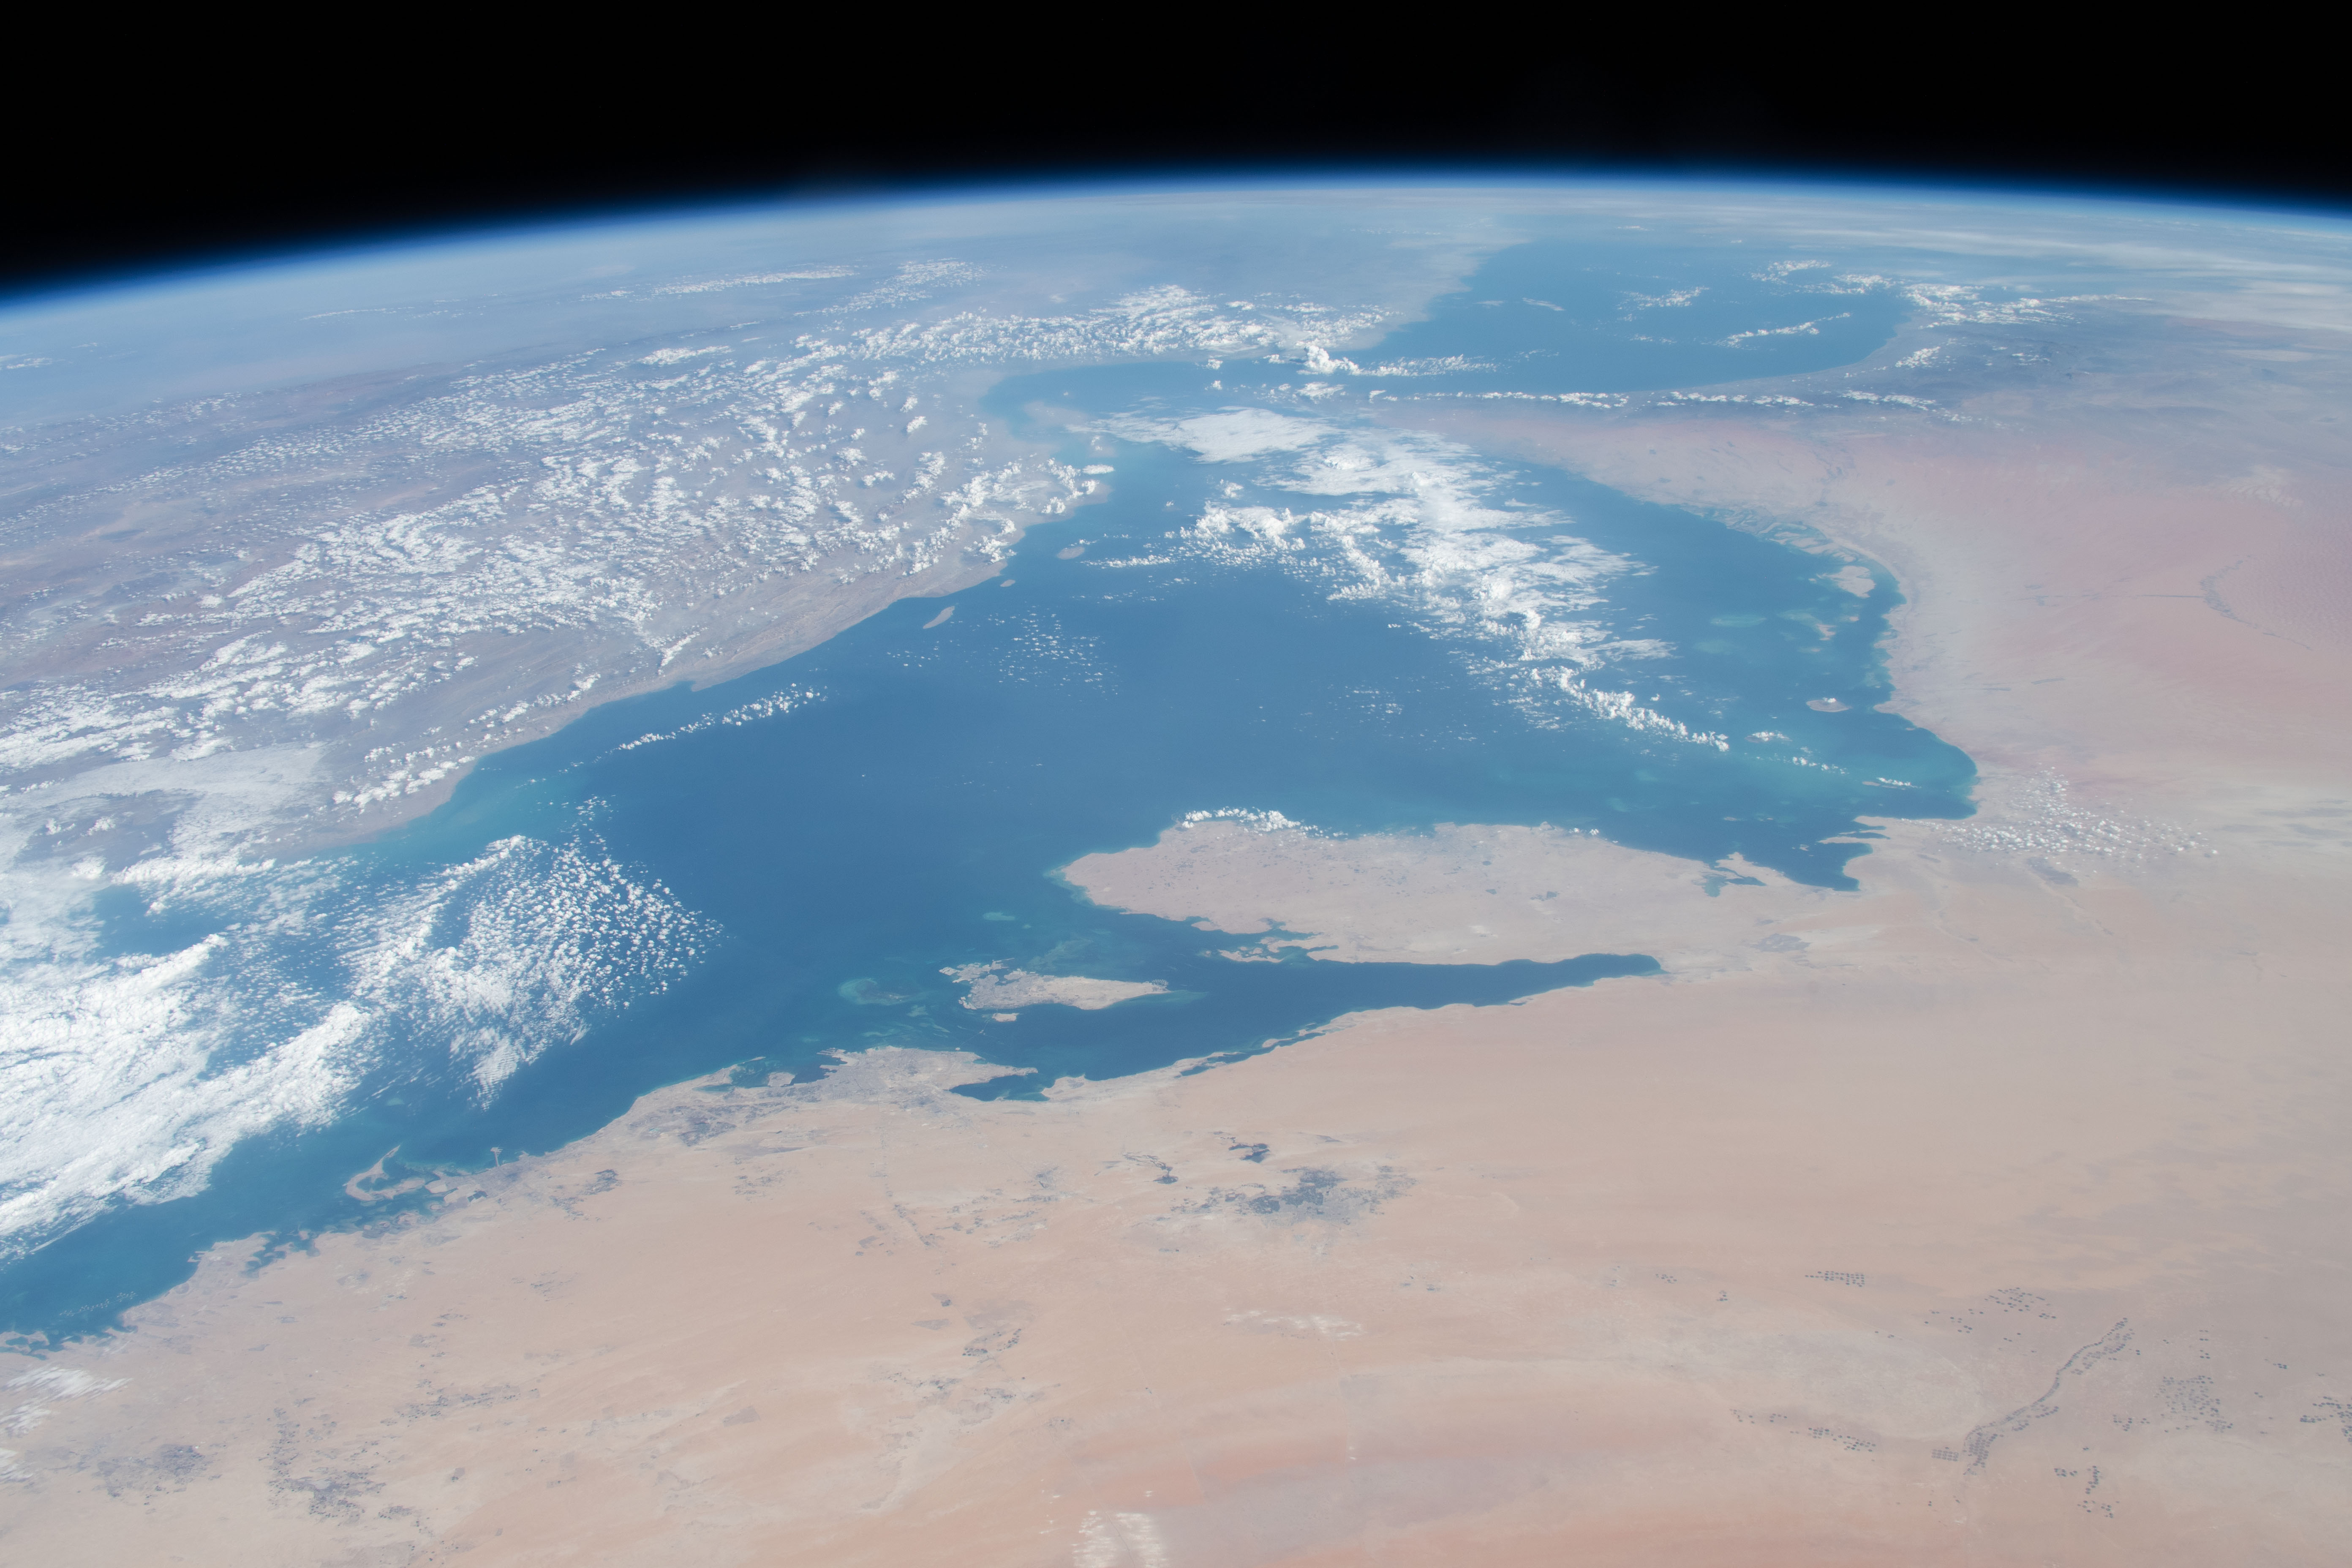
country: QATAR
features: PERSIAN GULF, UNITED ARAB EMIRATES, IRAN, QATAR, SAUDI ARABIA
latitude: 25.5
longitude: 51.5
